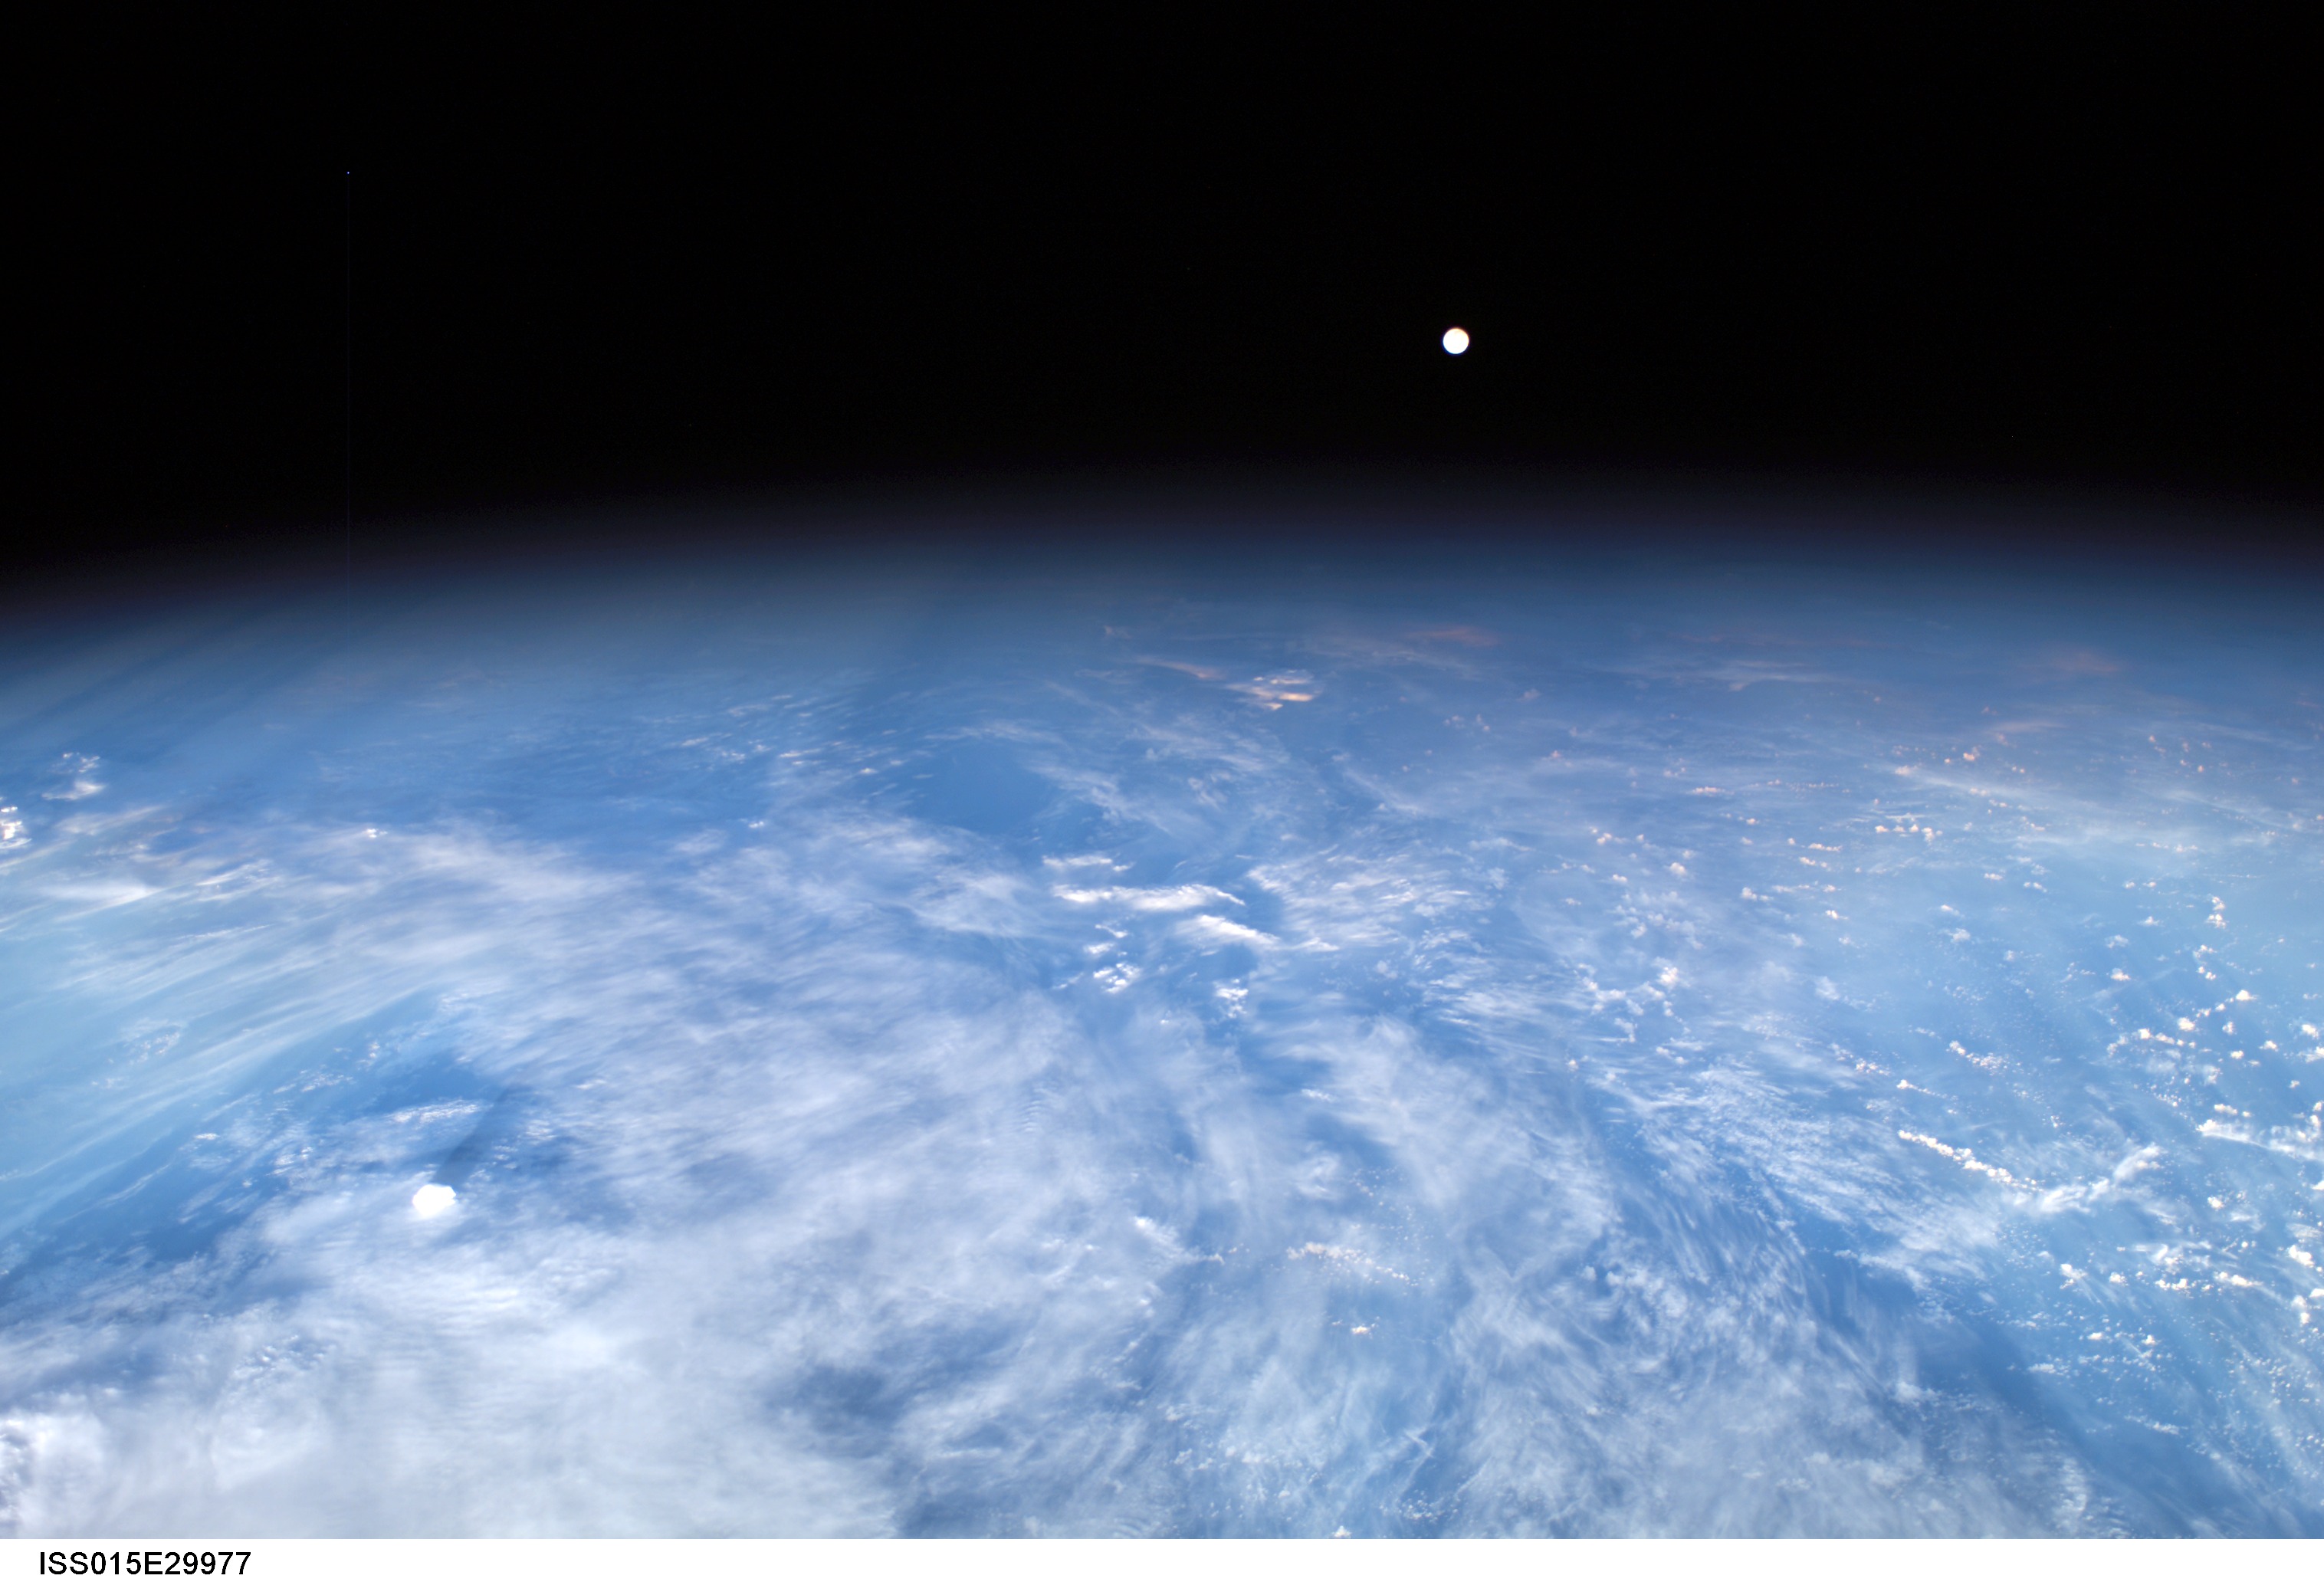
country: ATMOSPHERIC LIMB
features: ATMOSPHERIC LIMB, GIBBOUS MOON
